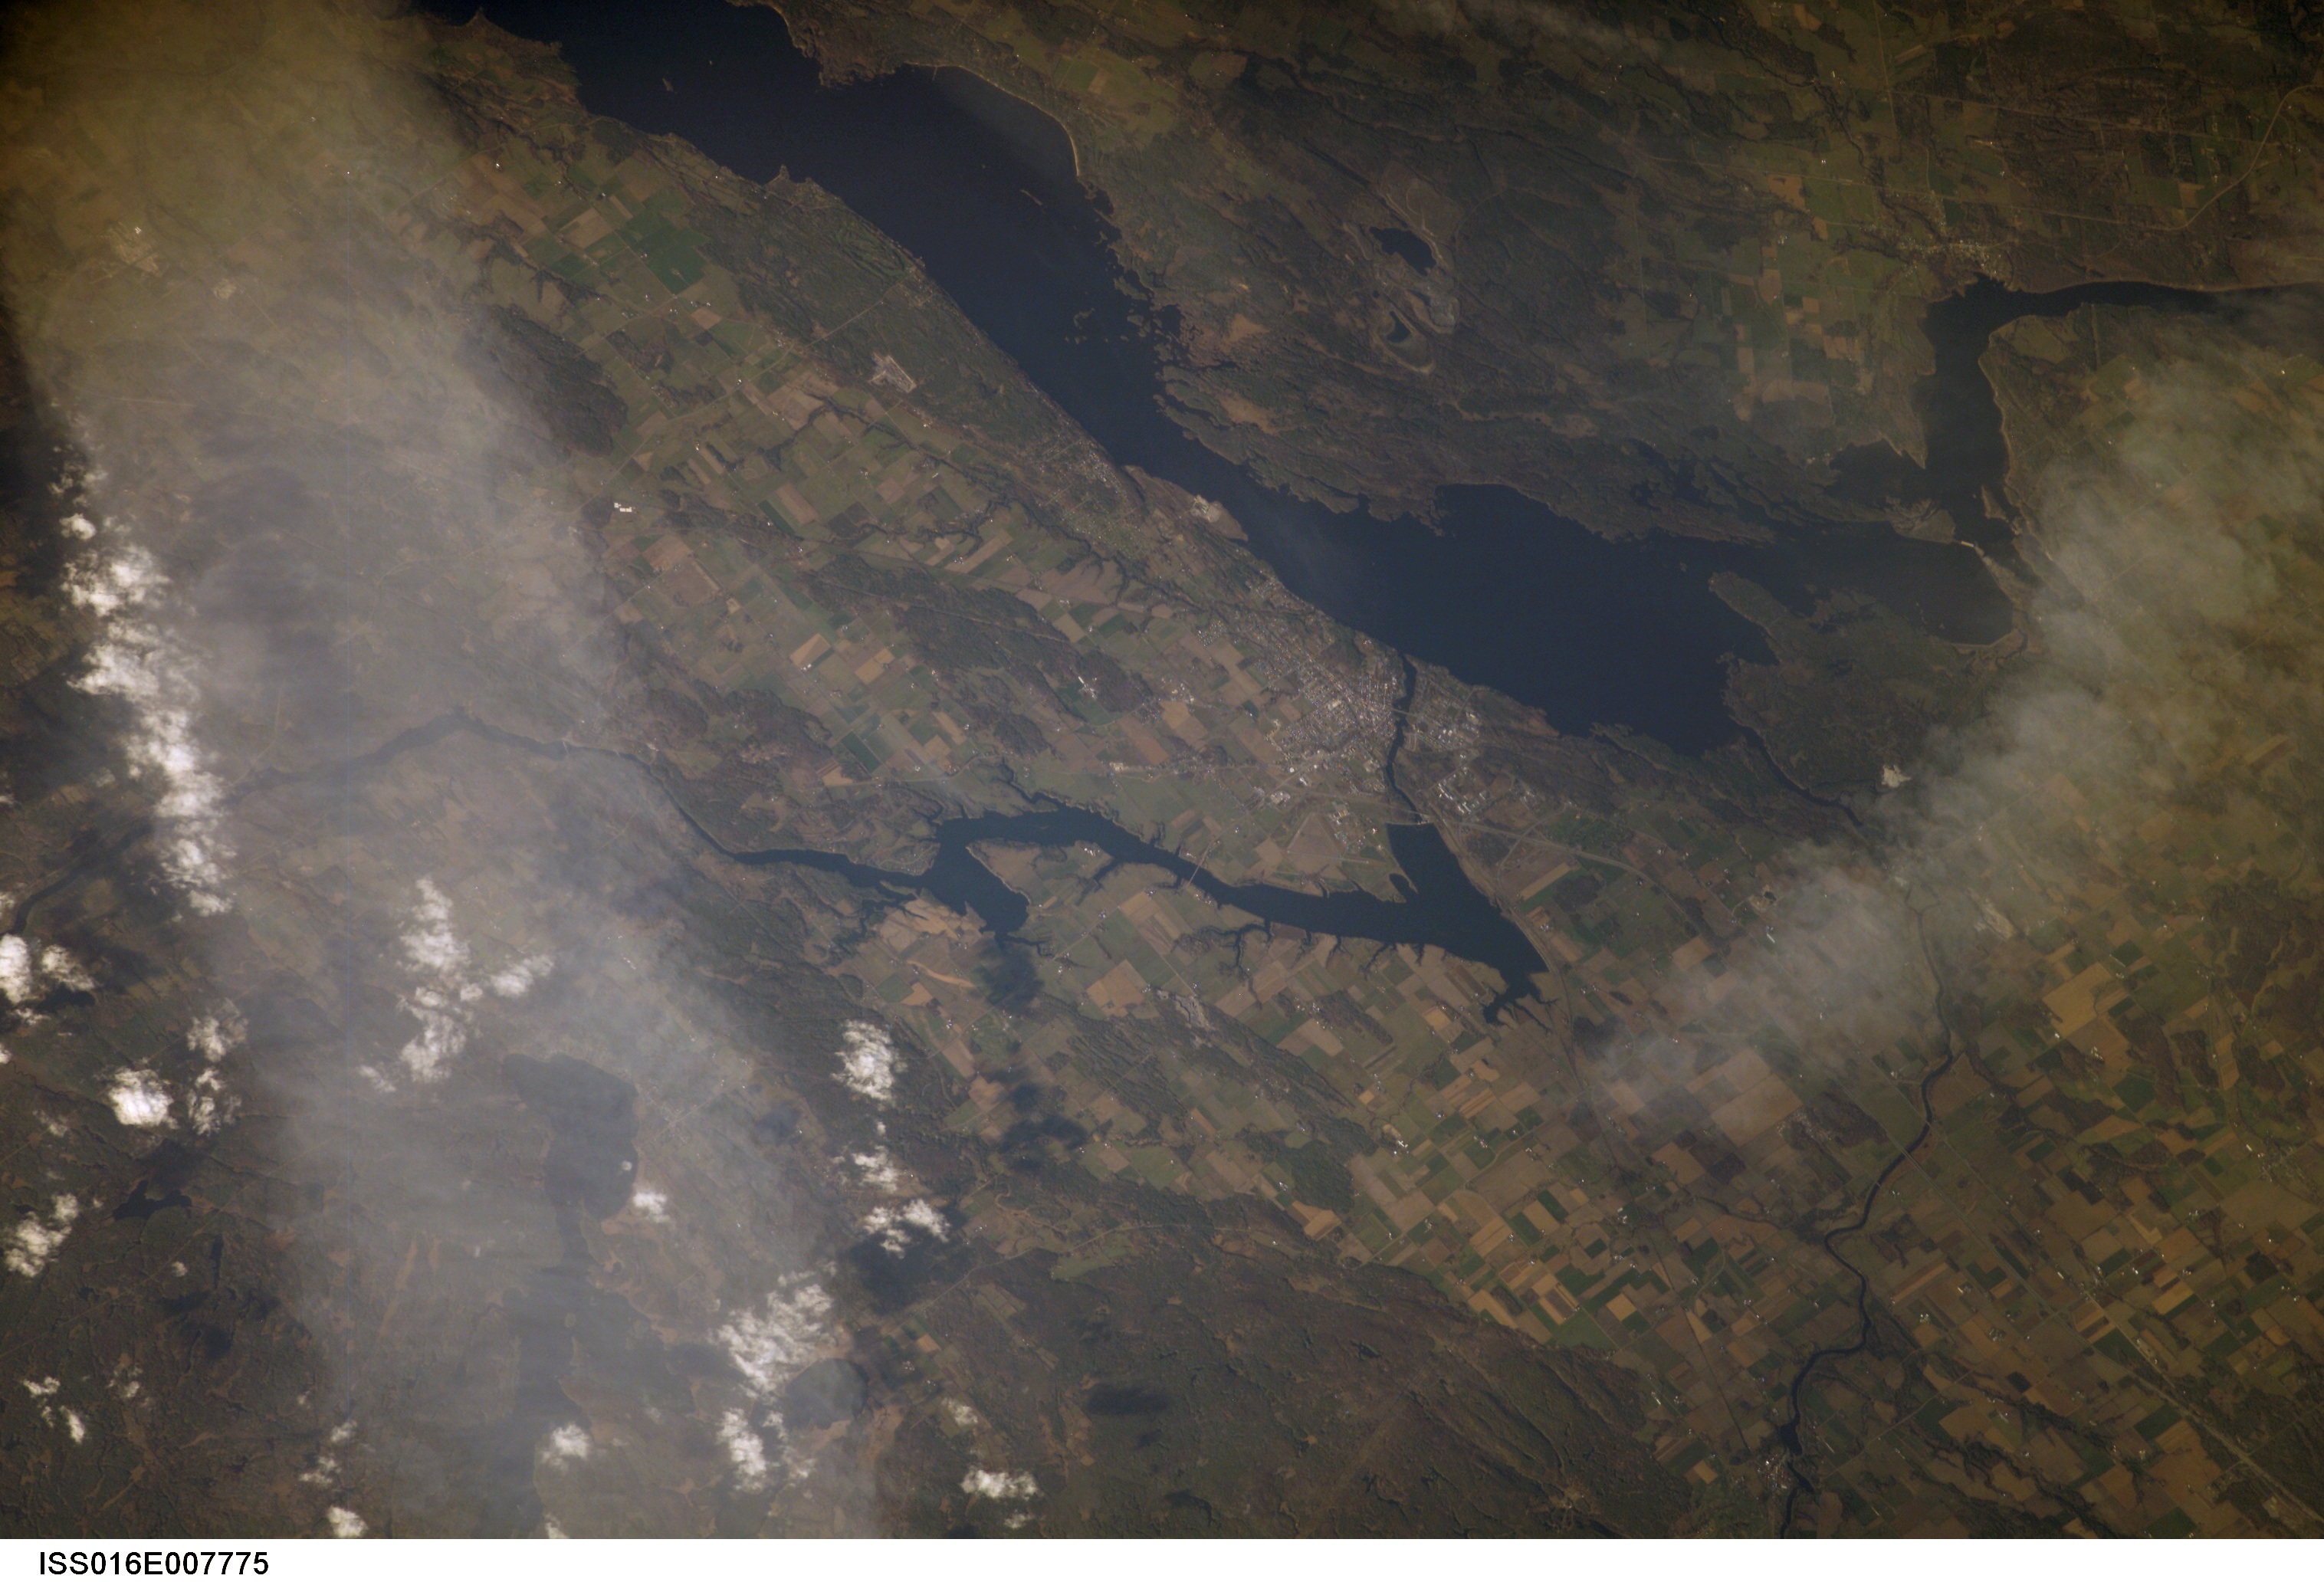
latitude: 45.4
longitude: -76.4
